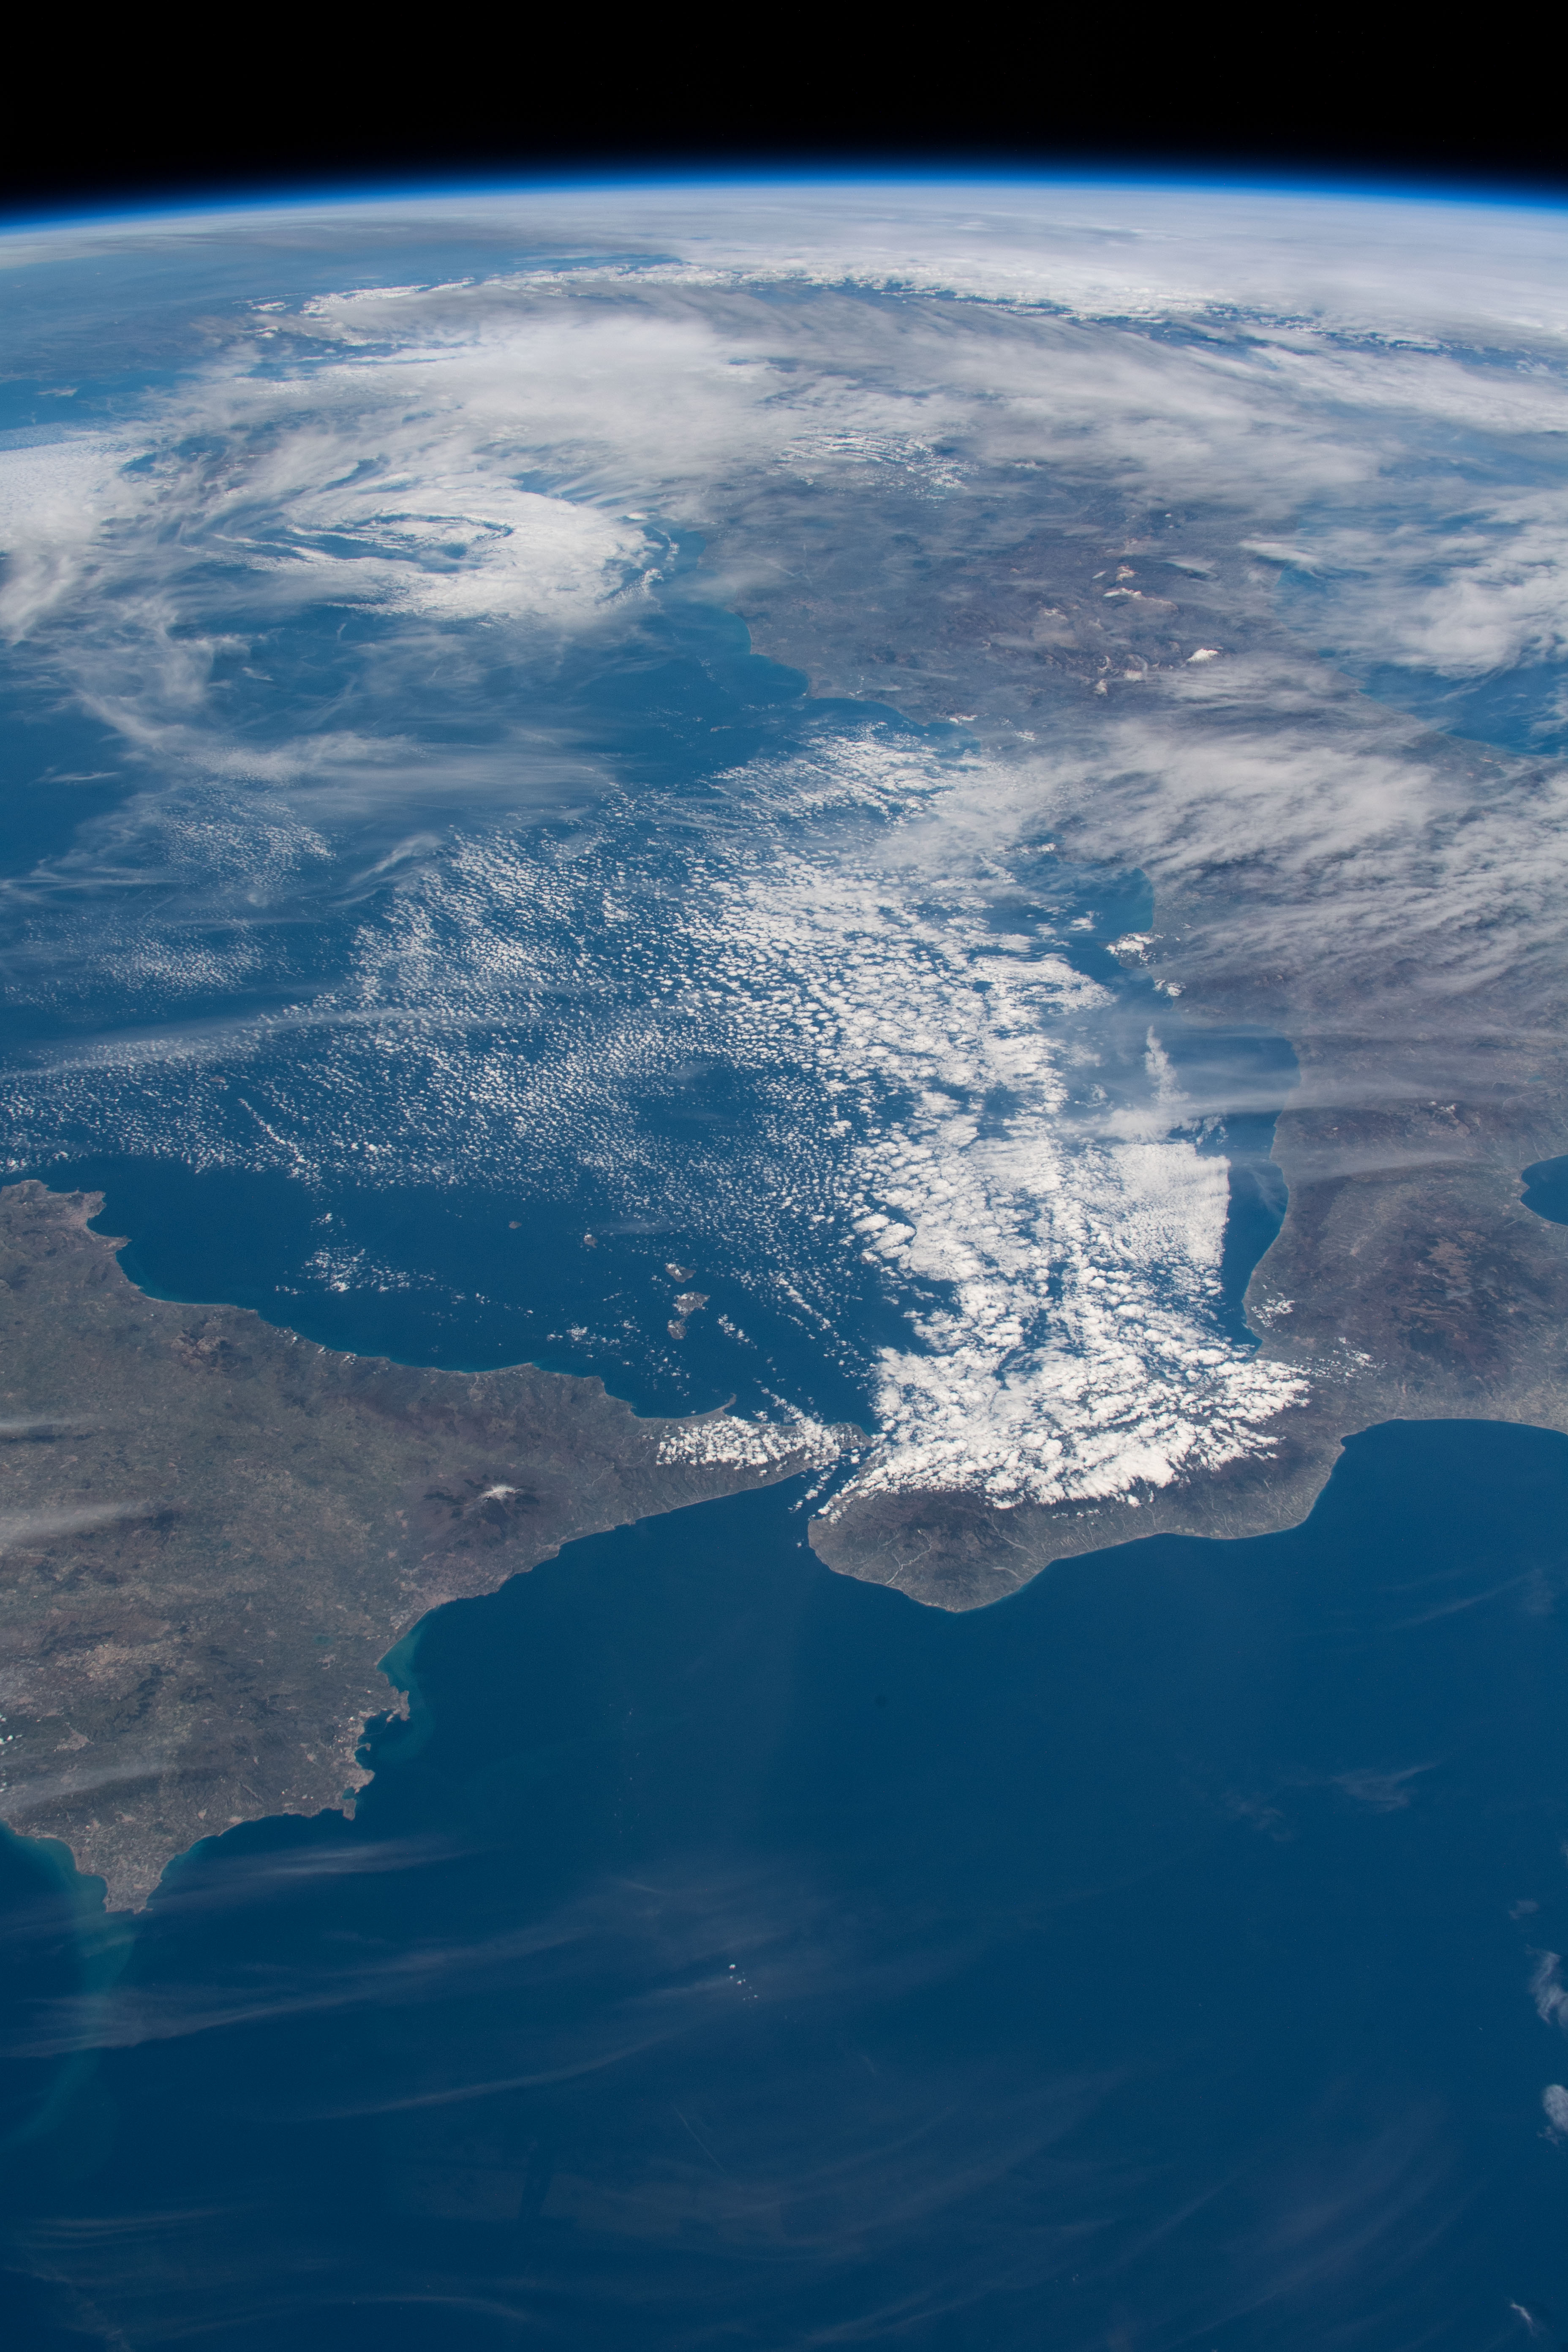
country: SICILY
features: MESSINA STRAIT, SICILY, AEOLIAN ISLANDS, APENNINES, MOUNT ETNA VOLCANO, TYRRHENIAN SEA
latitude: 39.0
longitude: 15.0
